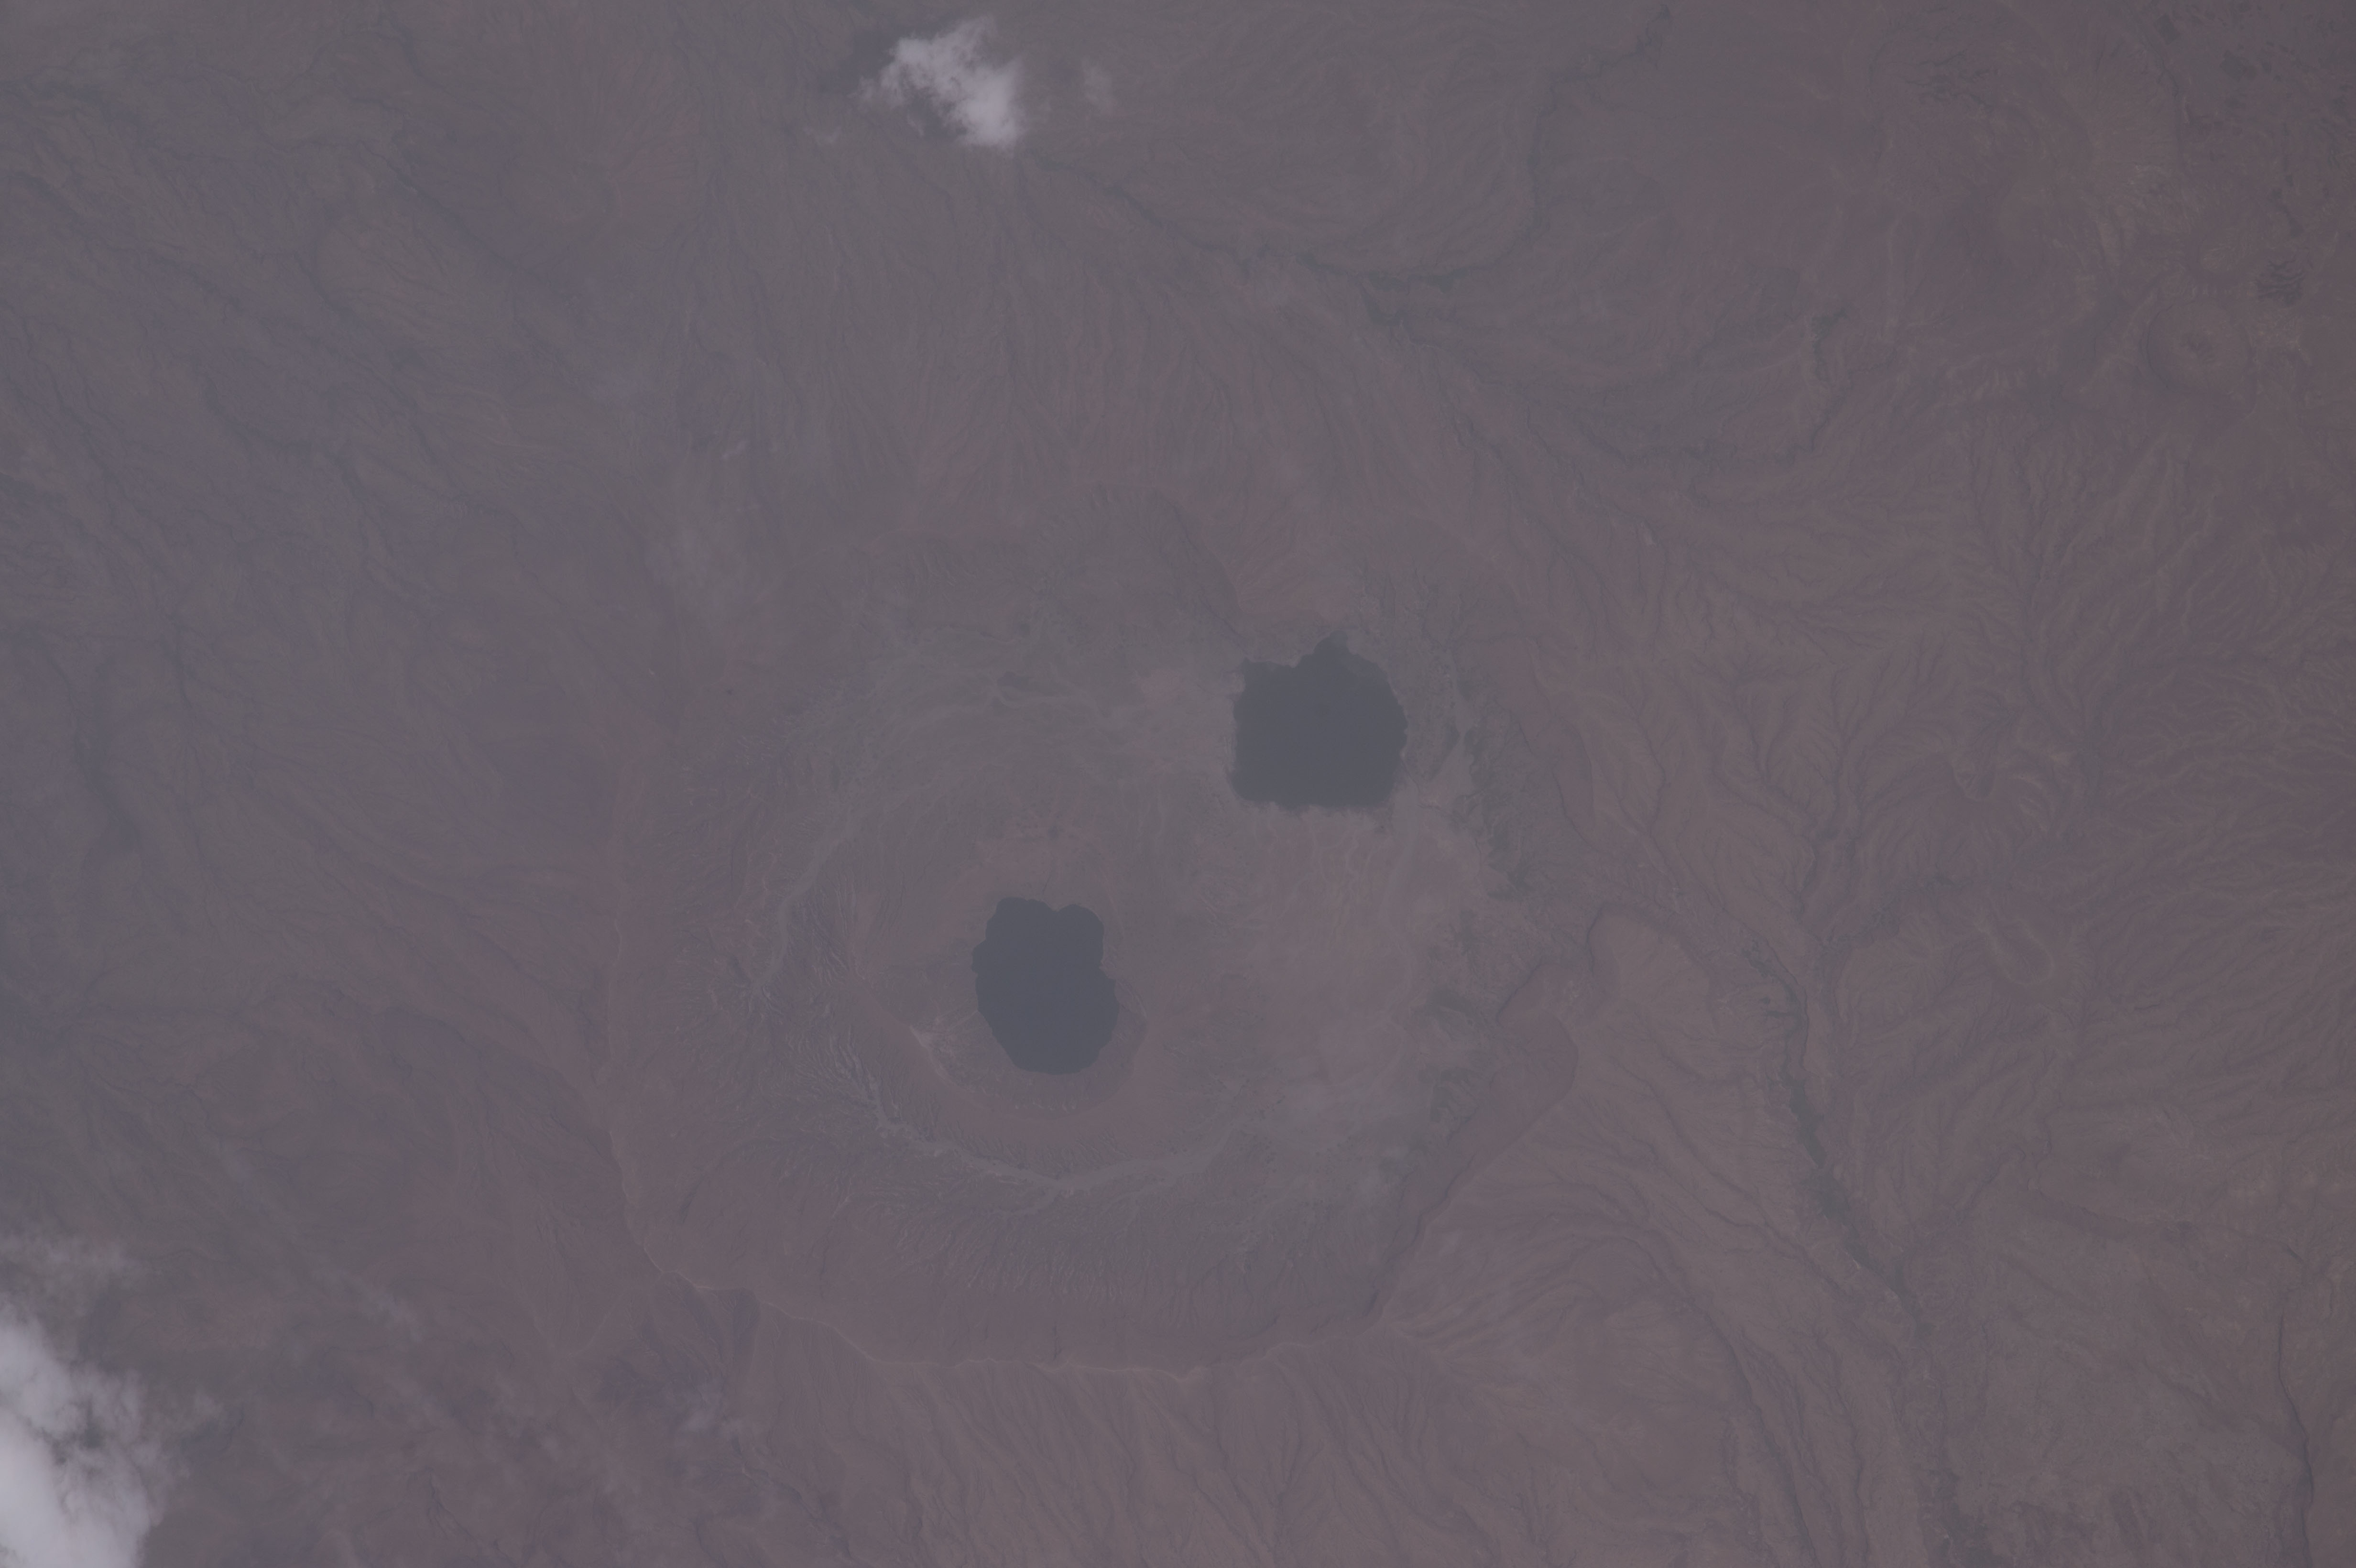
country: SUDAN
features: MOUNT MARRAH VOLCANIC CALDERA, LAKES, DRAINAGE, HAZE
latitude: 13.0
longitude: 24.3
